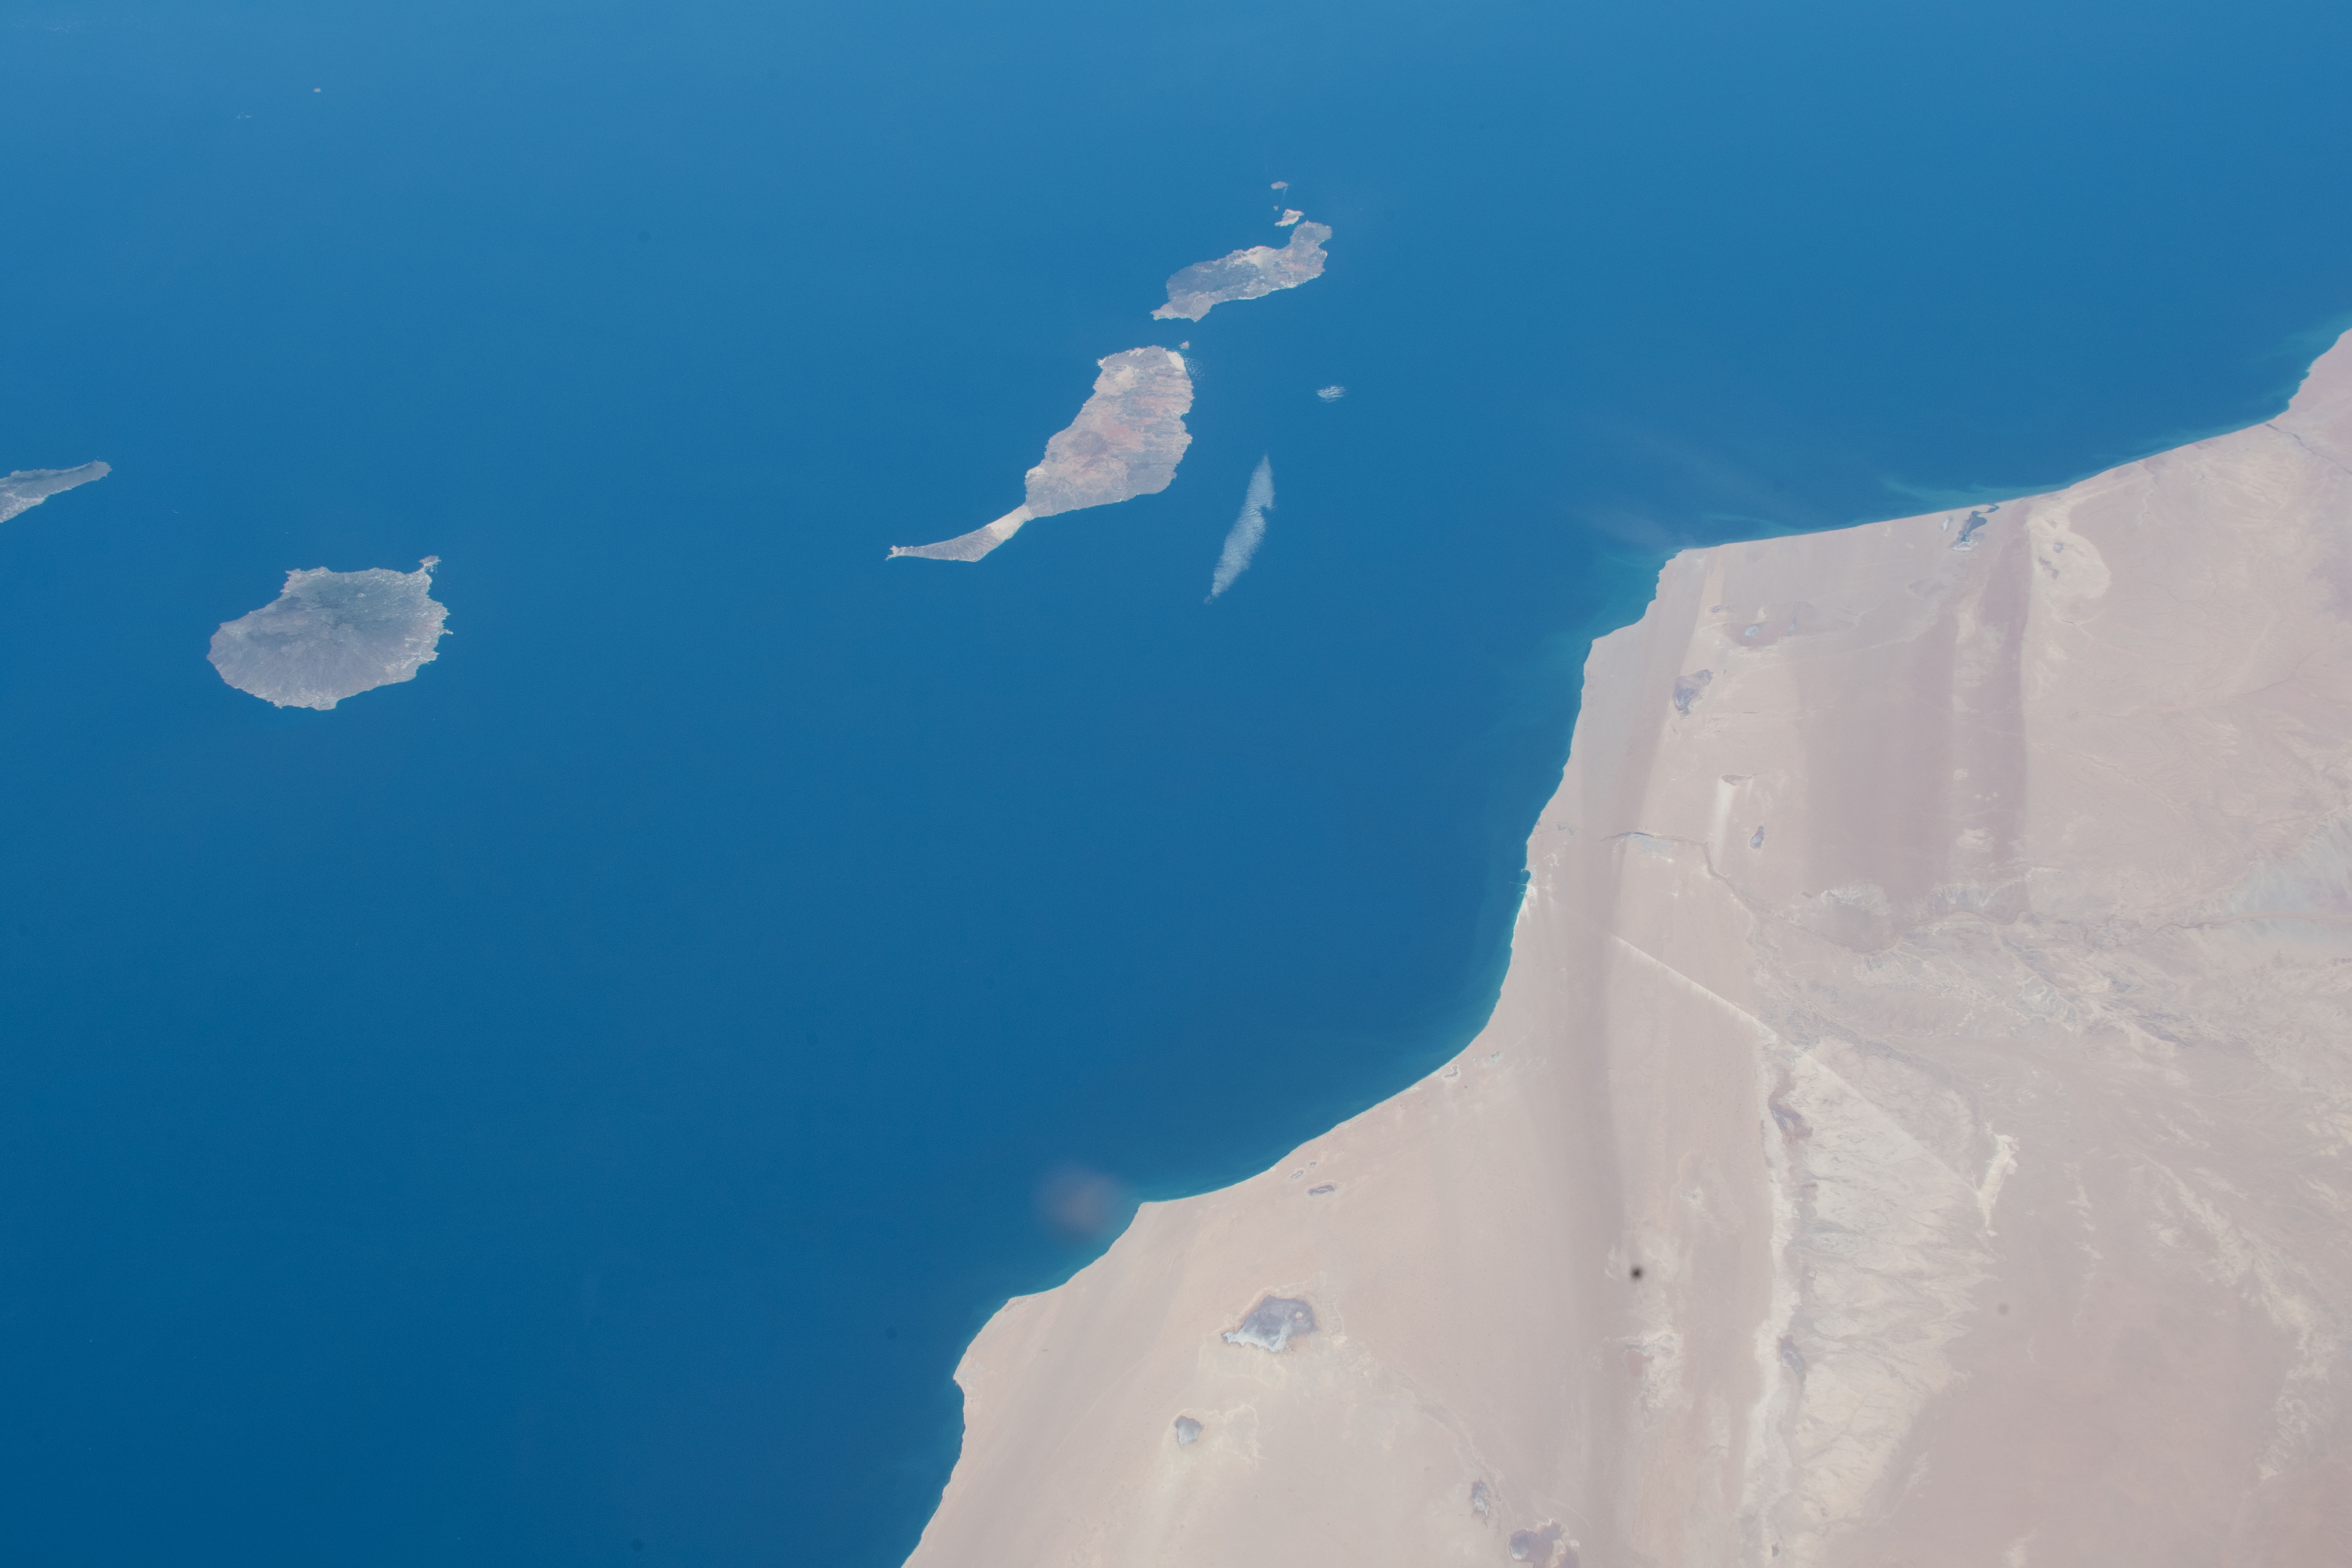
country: CANARY ISLANDS
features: CANARY RIDGE, CONCEPTION BANK
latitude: 27.5
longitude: -14.0
